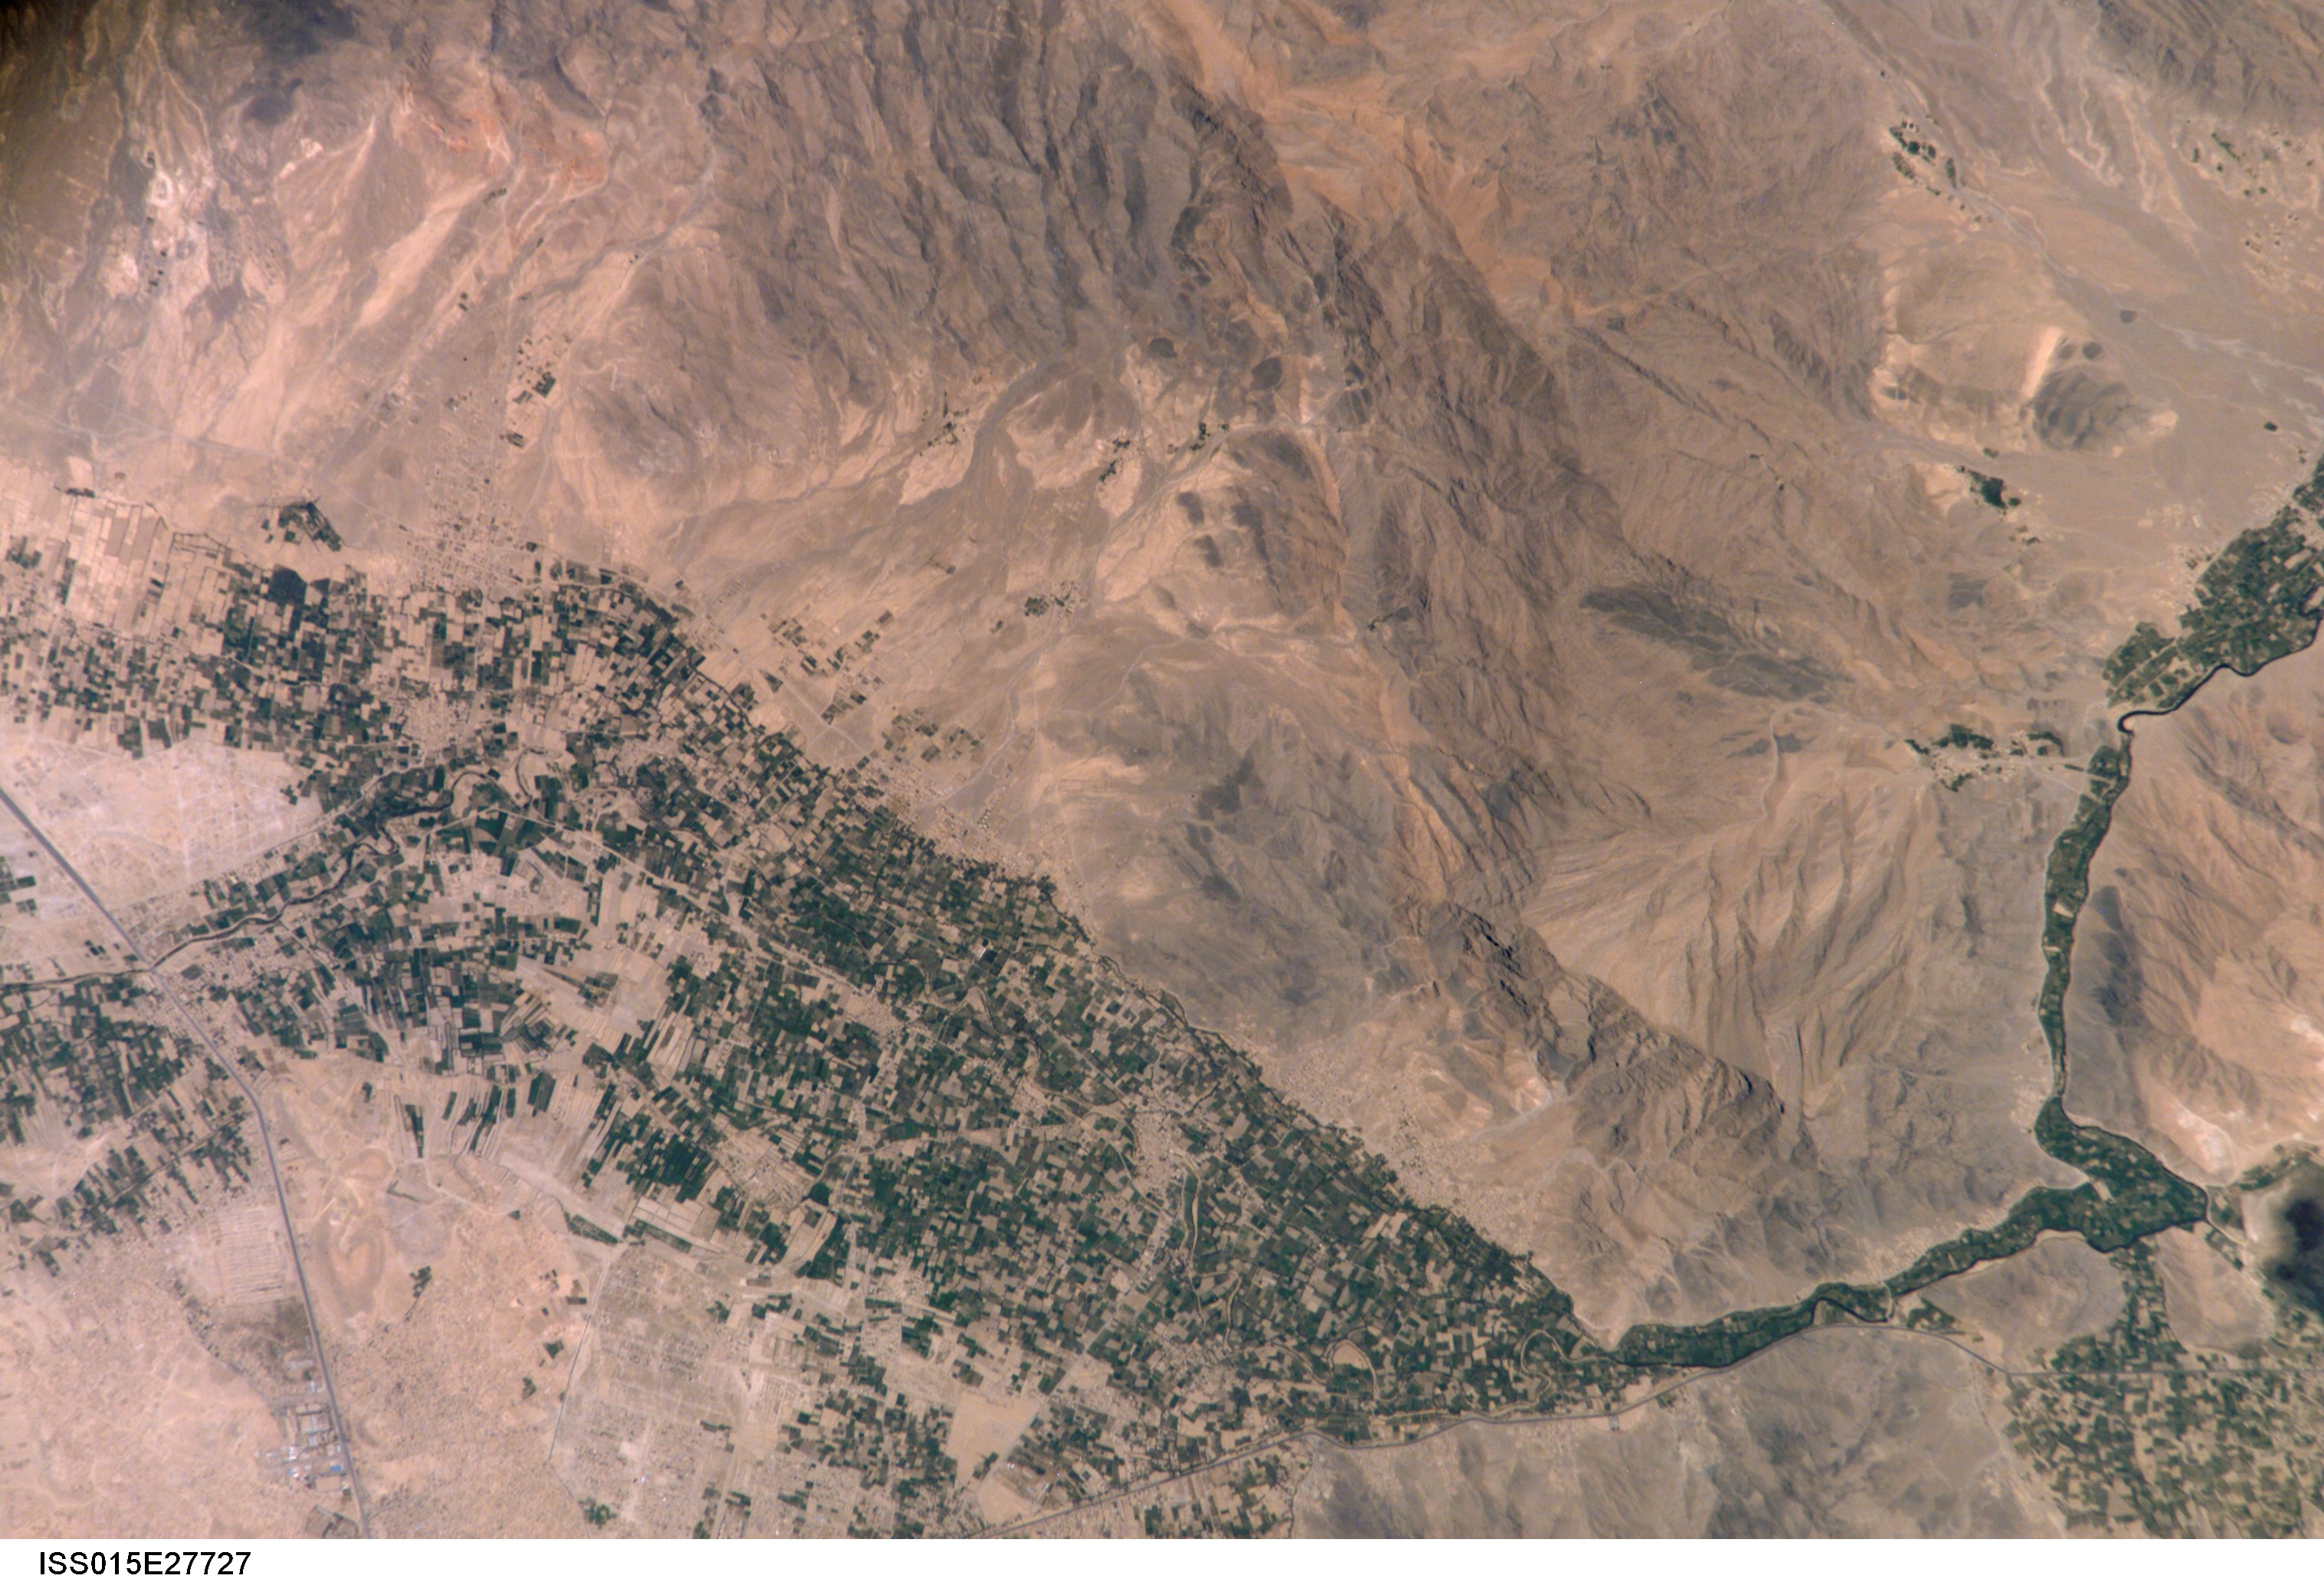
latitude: 34.4
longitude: 69.2
